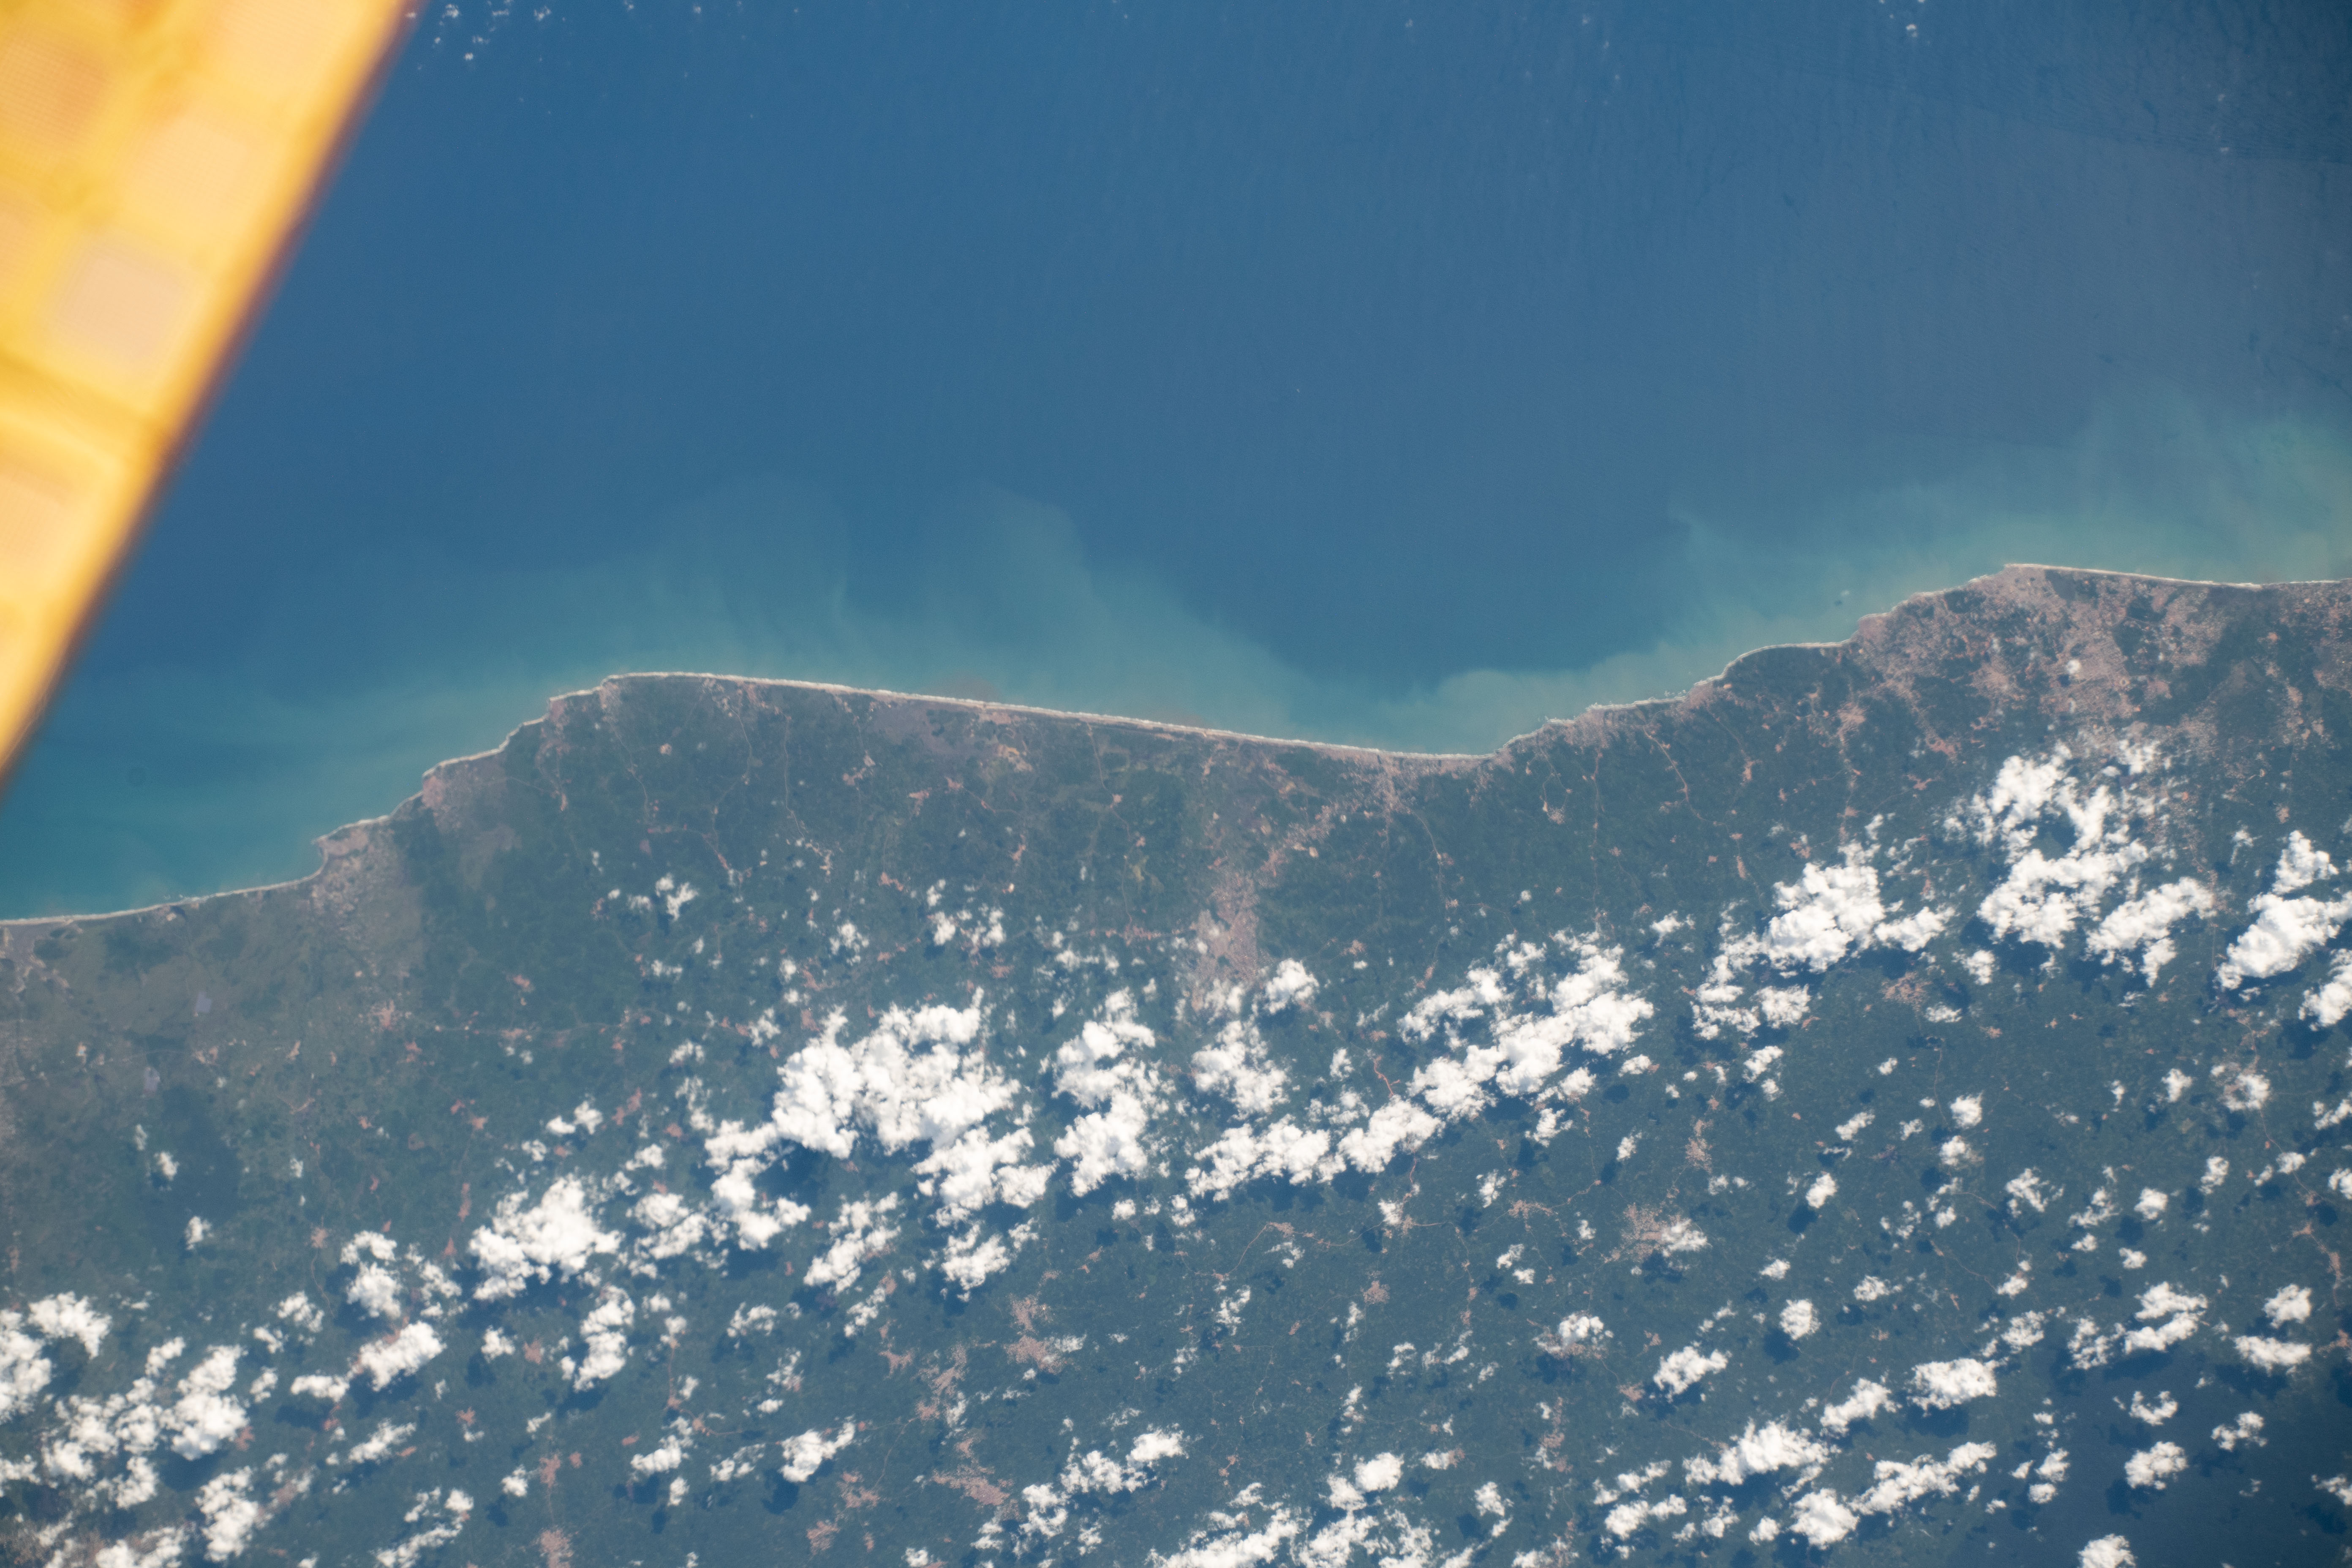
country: GHANA
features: MANKESSIM, MUMFORD, SALTPOND, CAPE COAST
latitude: 5.2
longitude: -1.0
